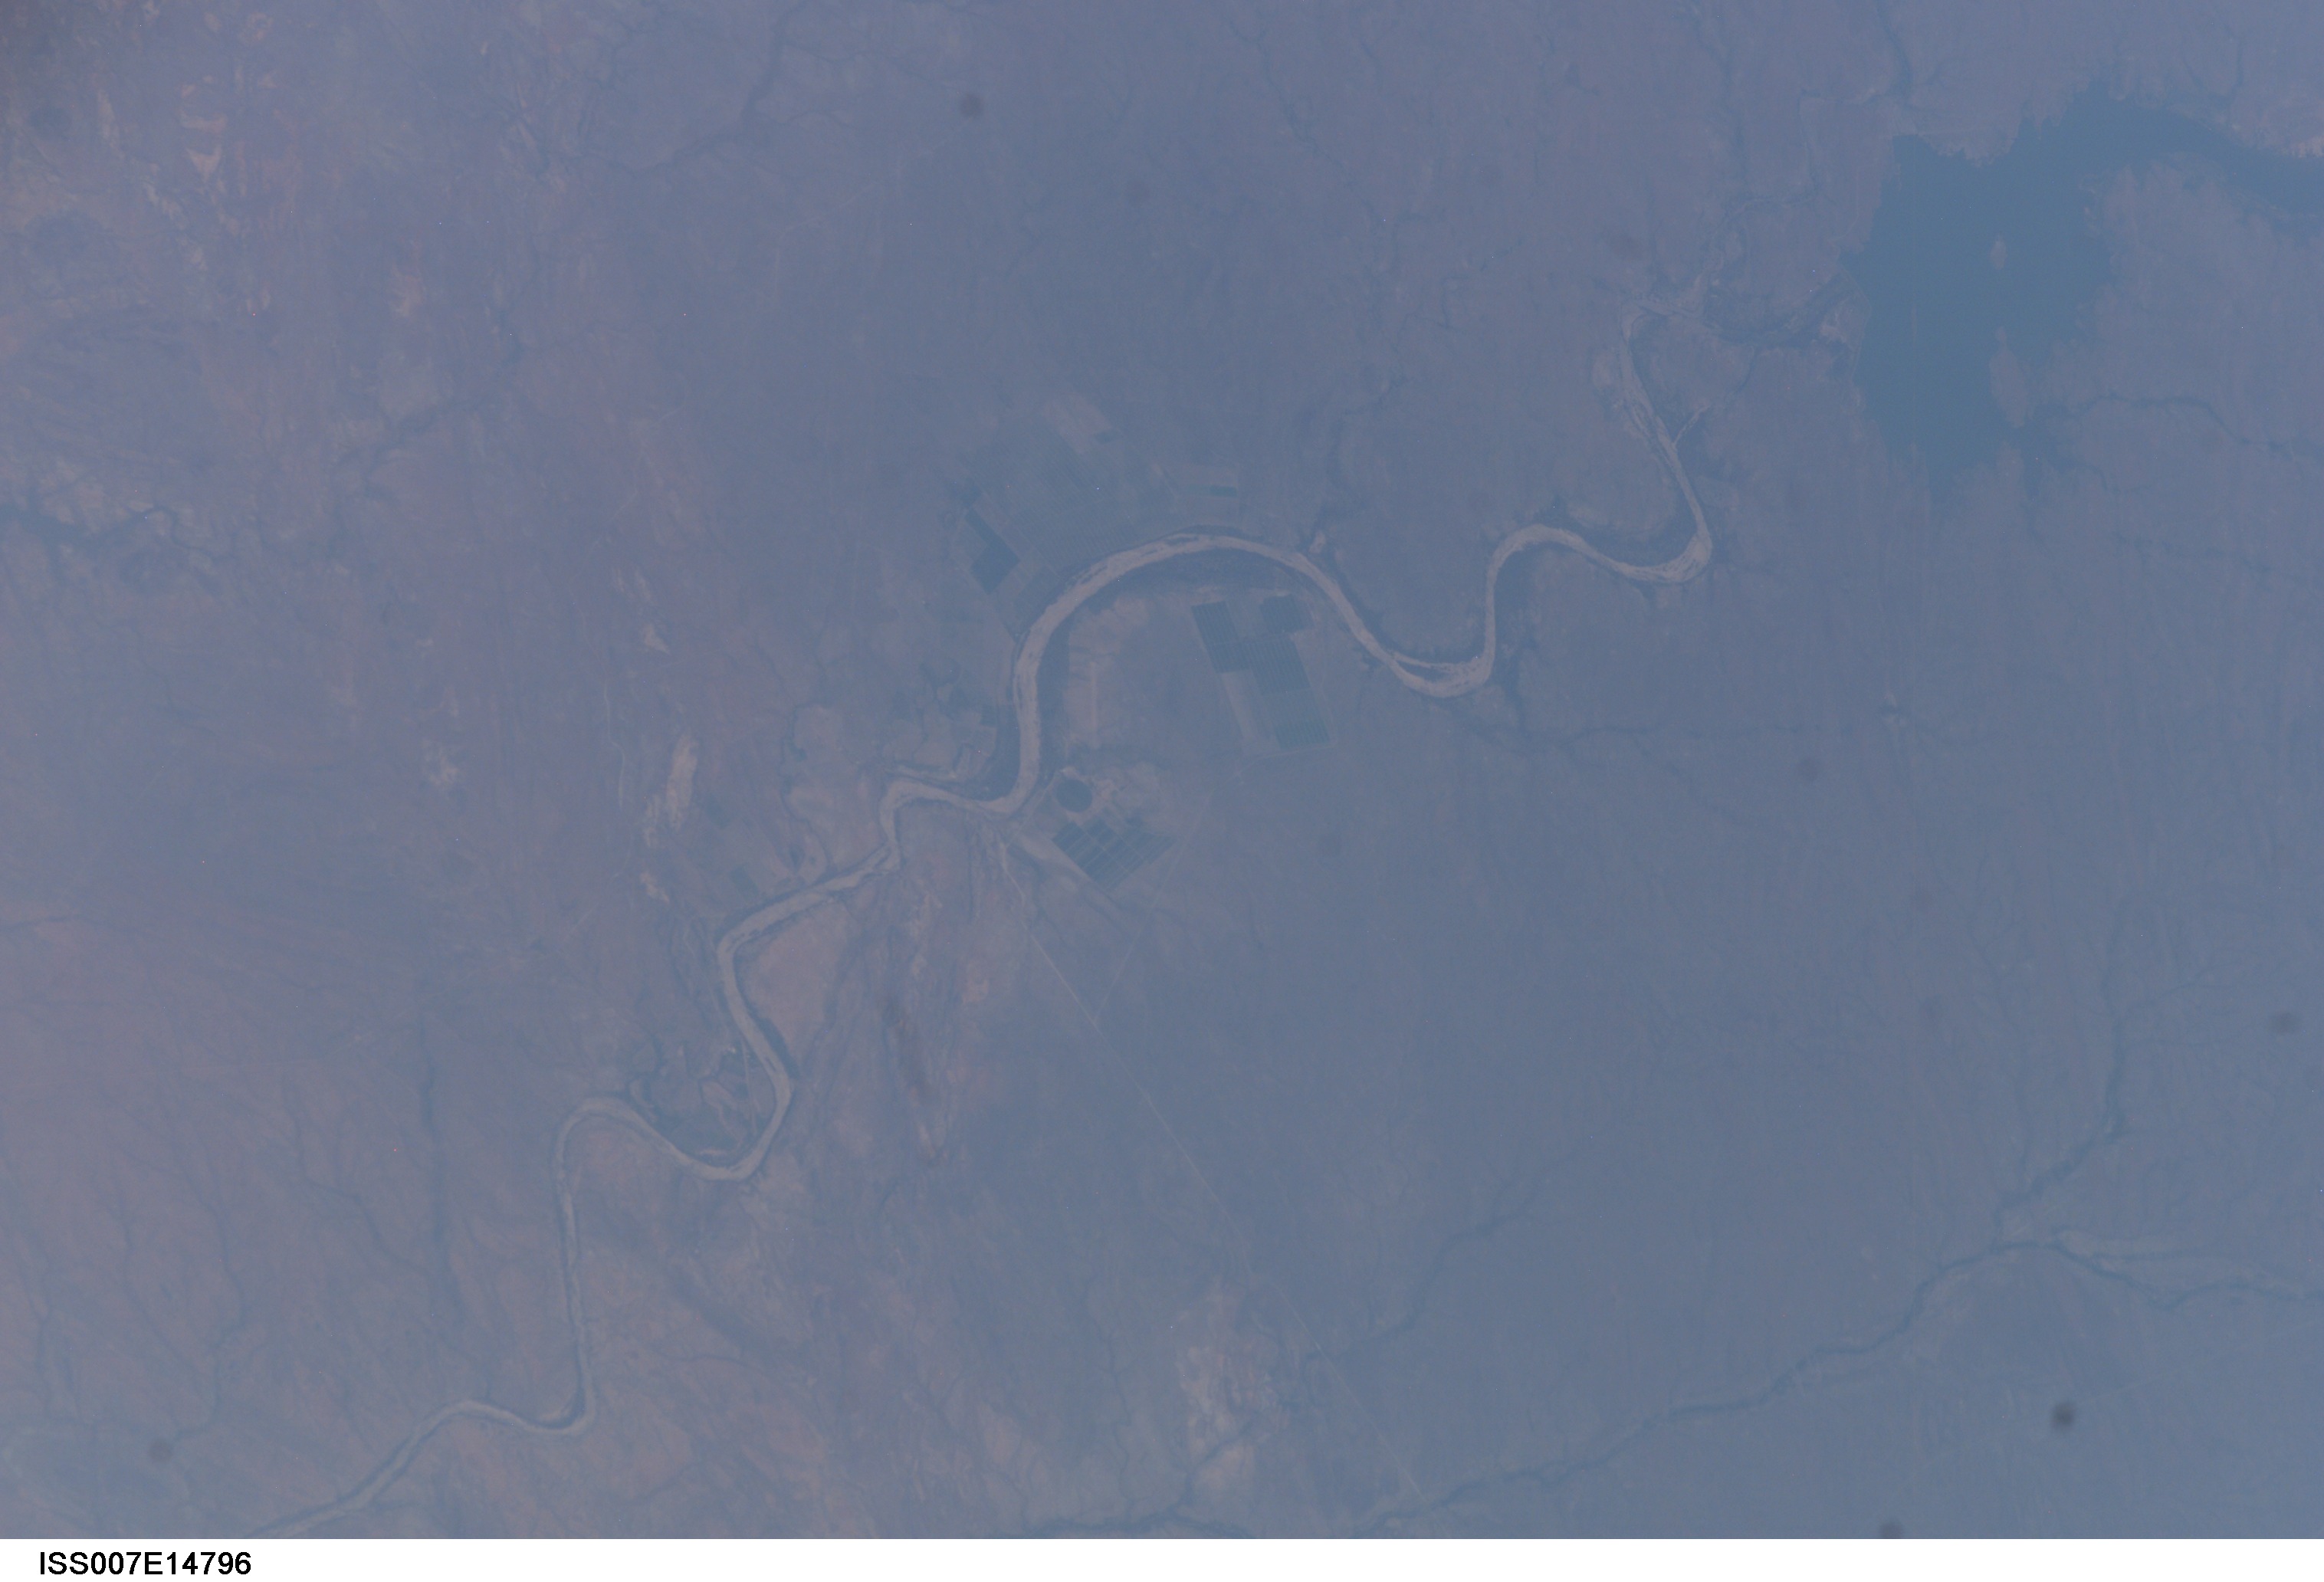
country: ZIMBABWE
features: MZINGWANI RIVER, RESERVOIR, AGR.
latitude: -22.0
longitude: 30.0
